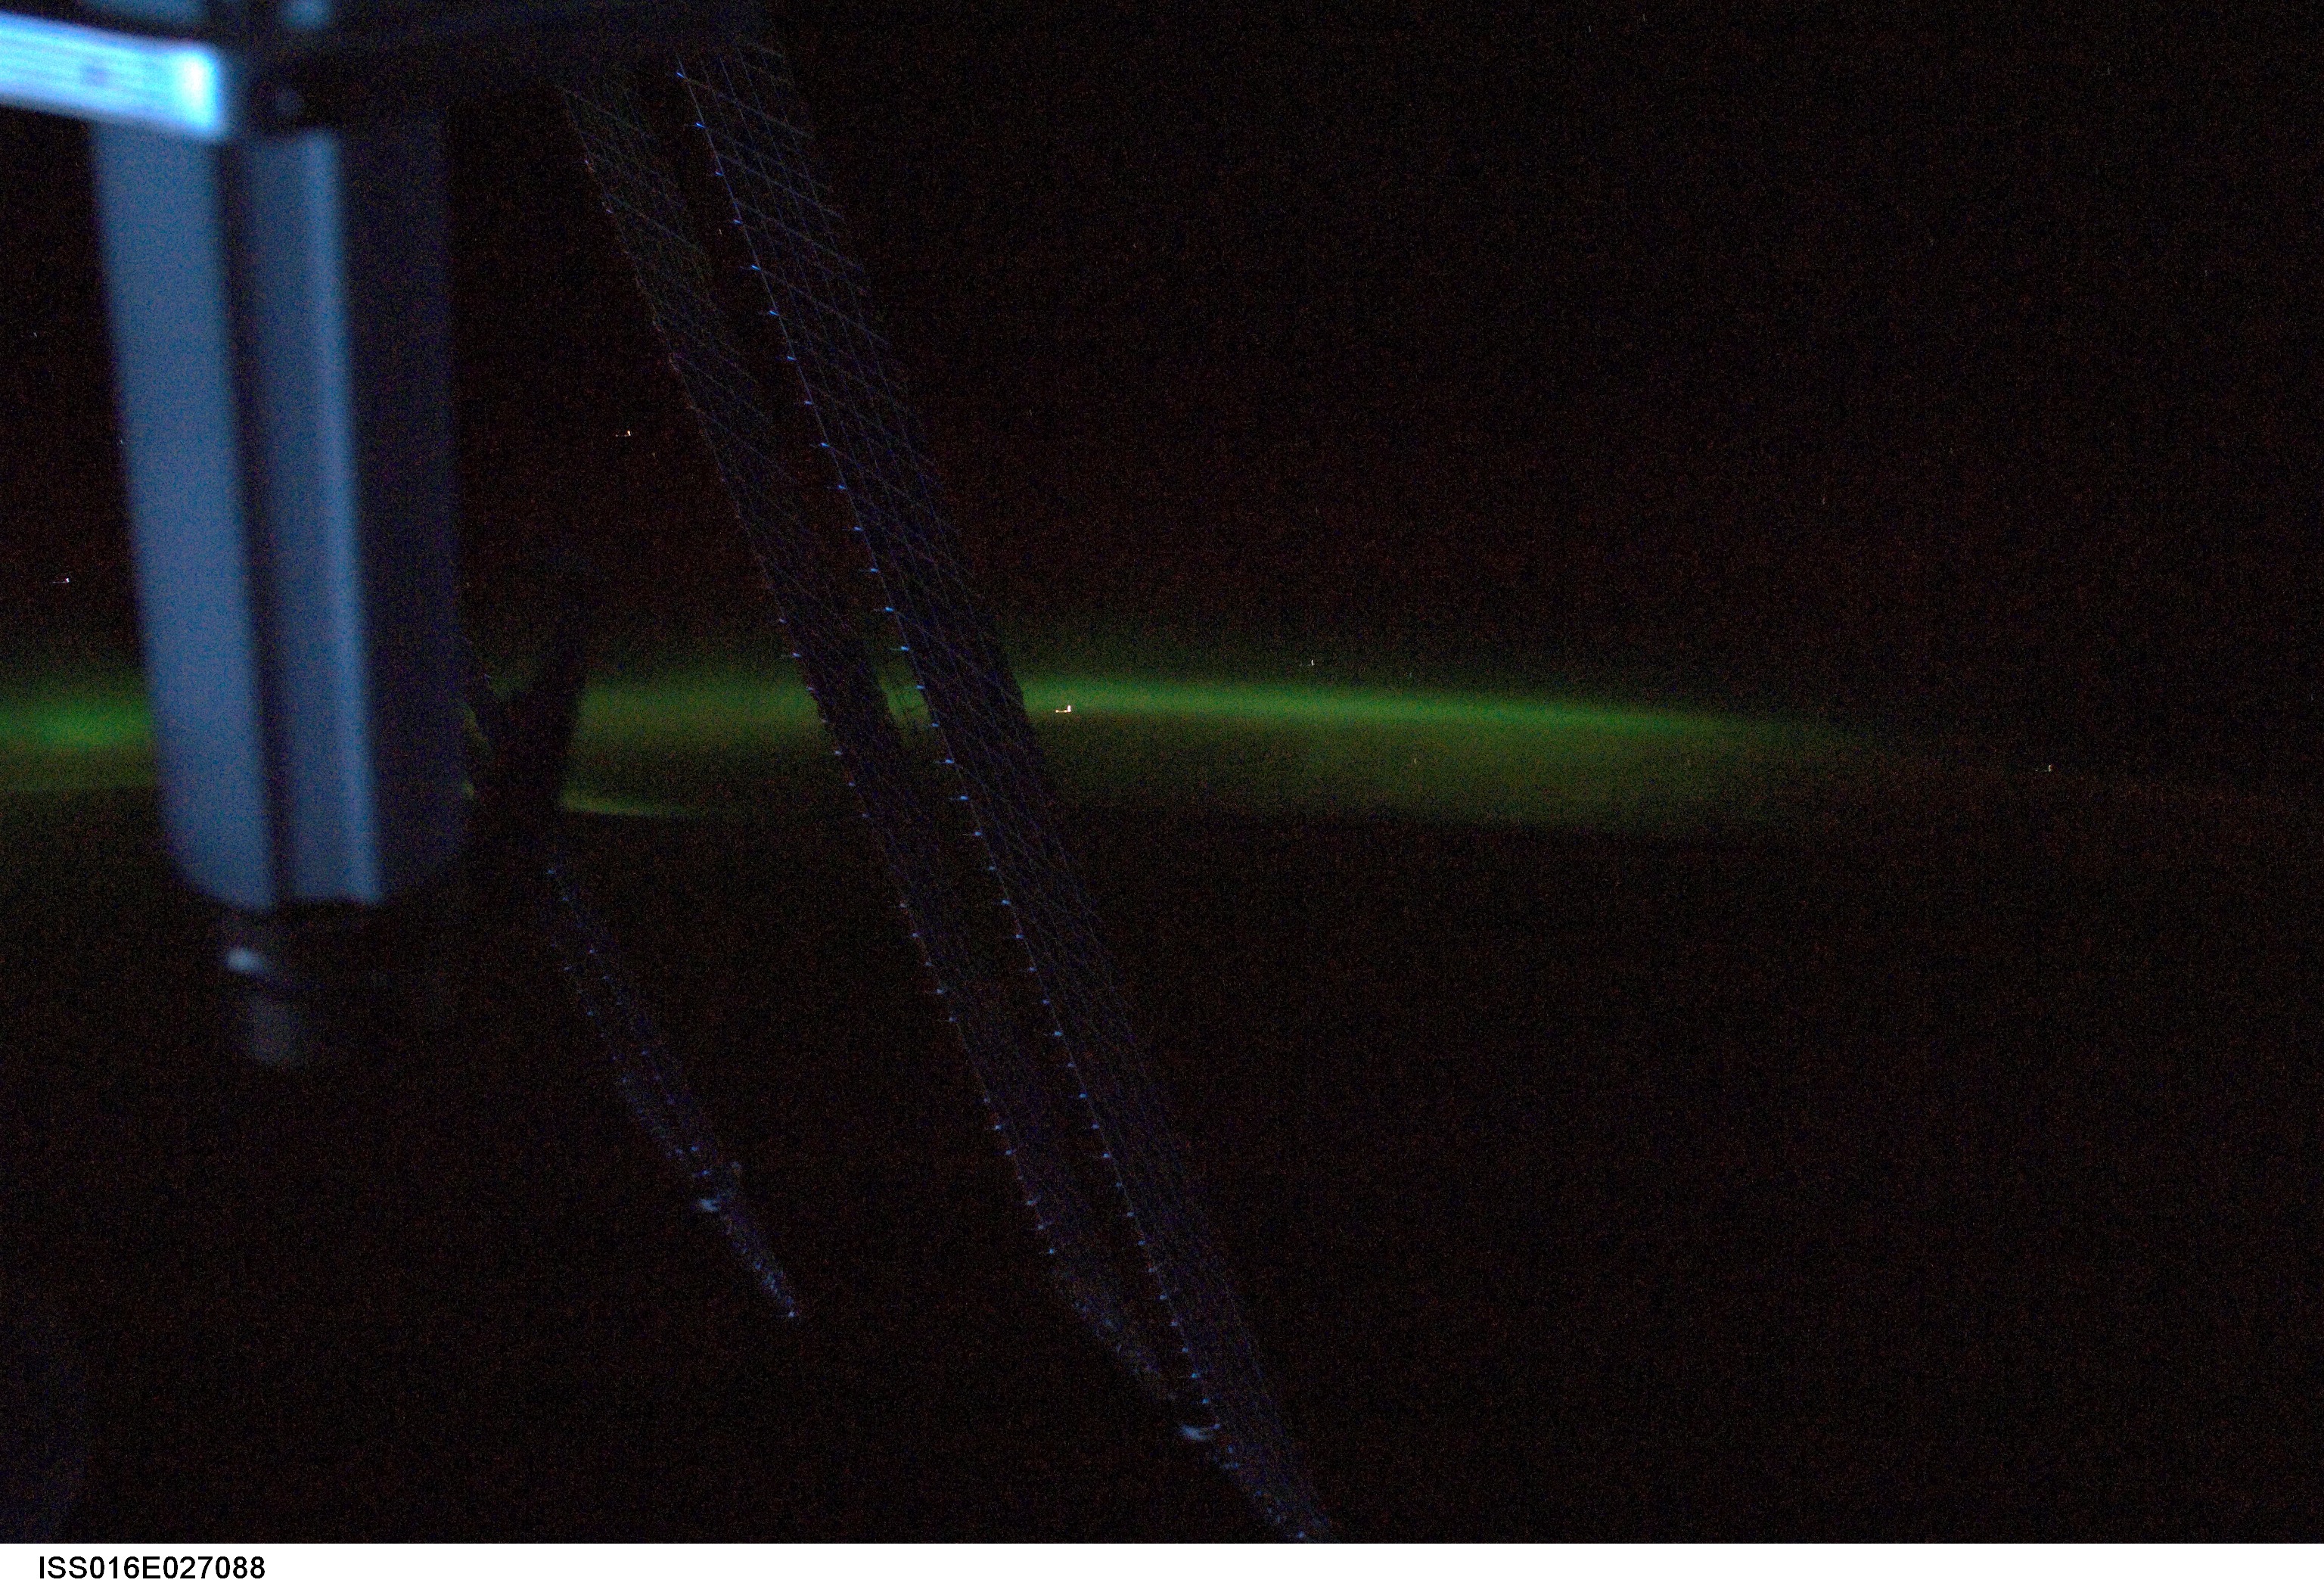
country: NORTH AMERICA
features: PAN-AURORA BOREALIS, ISS
